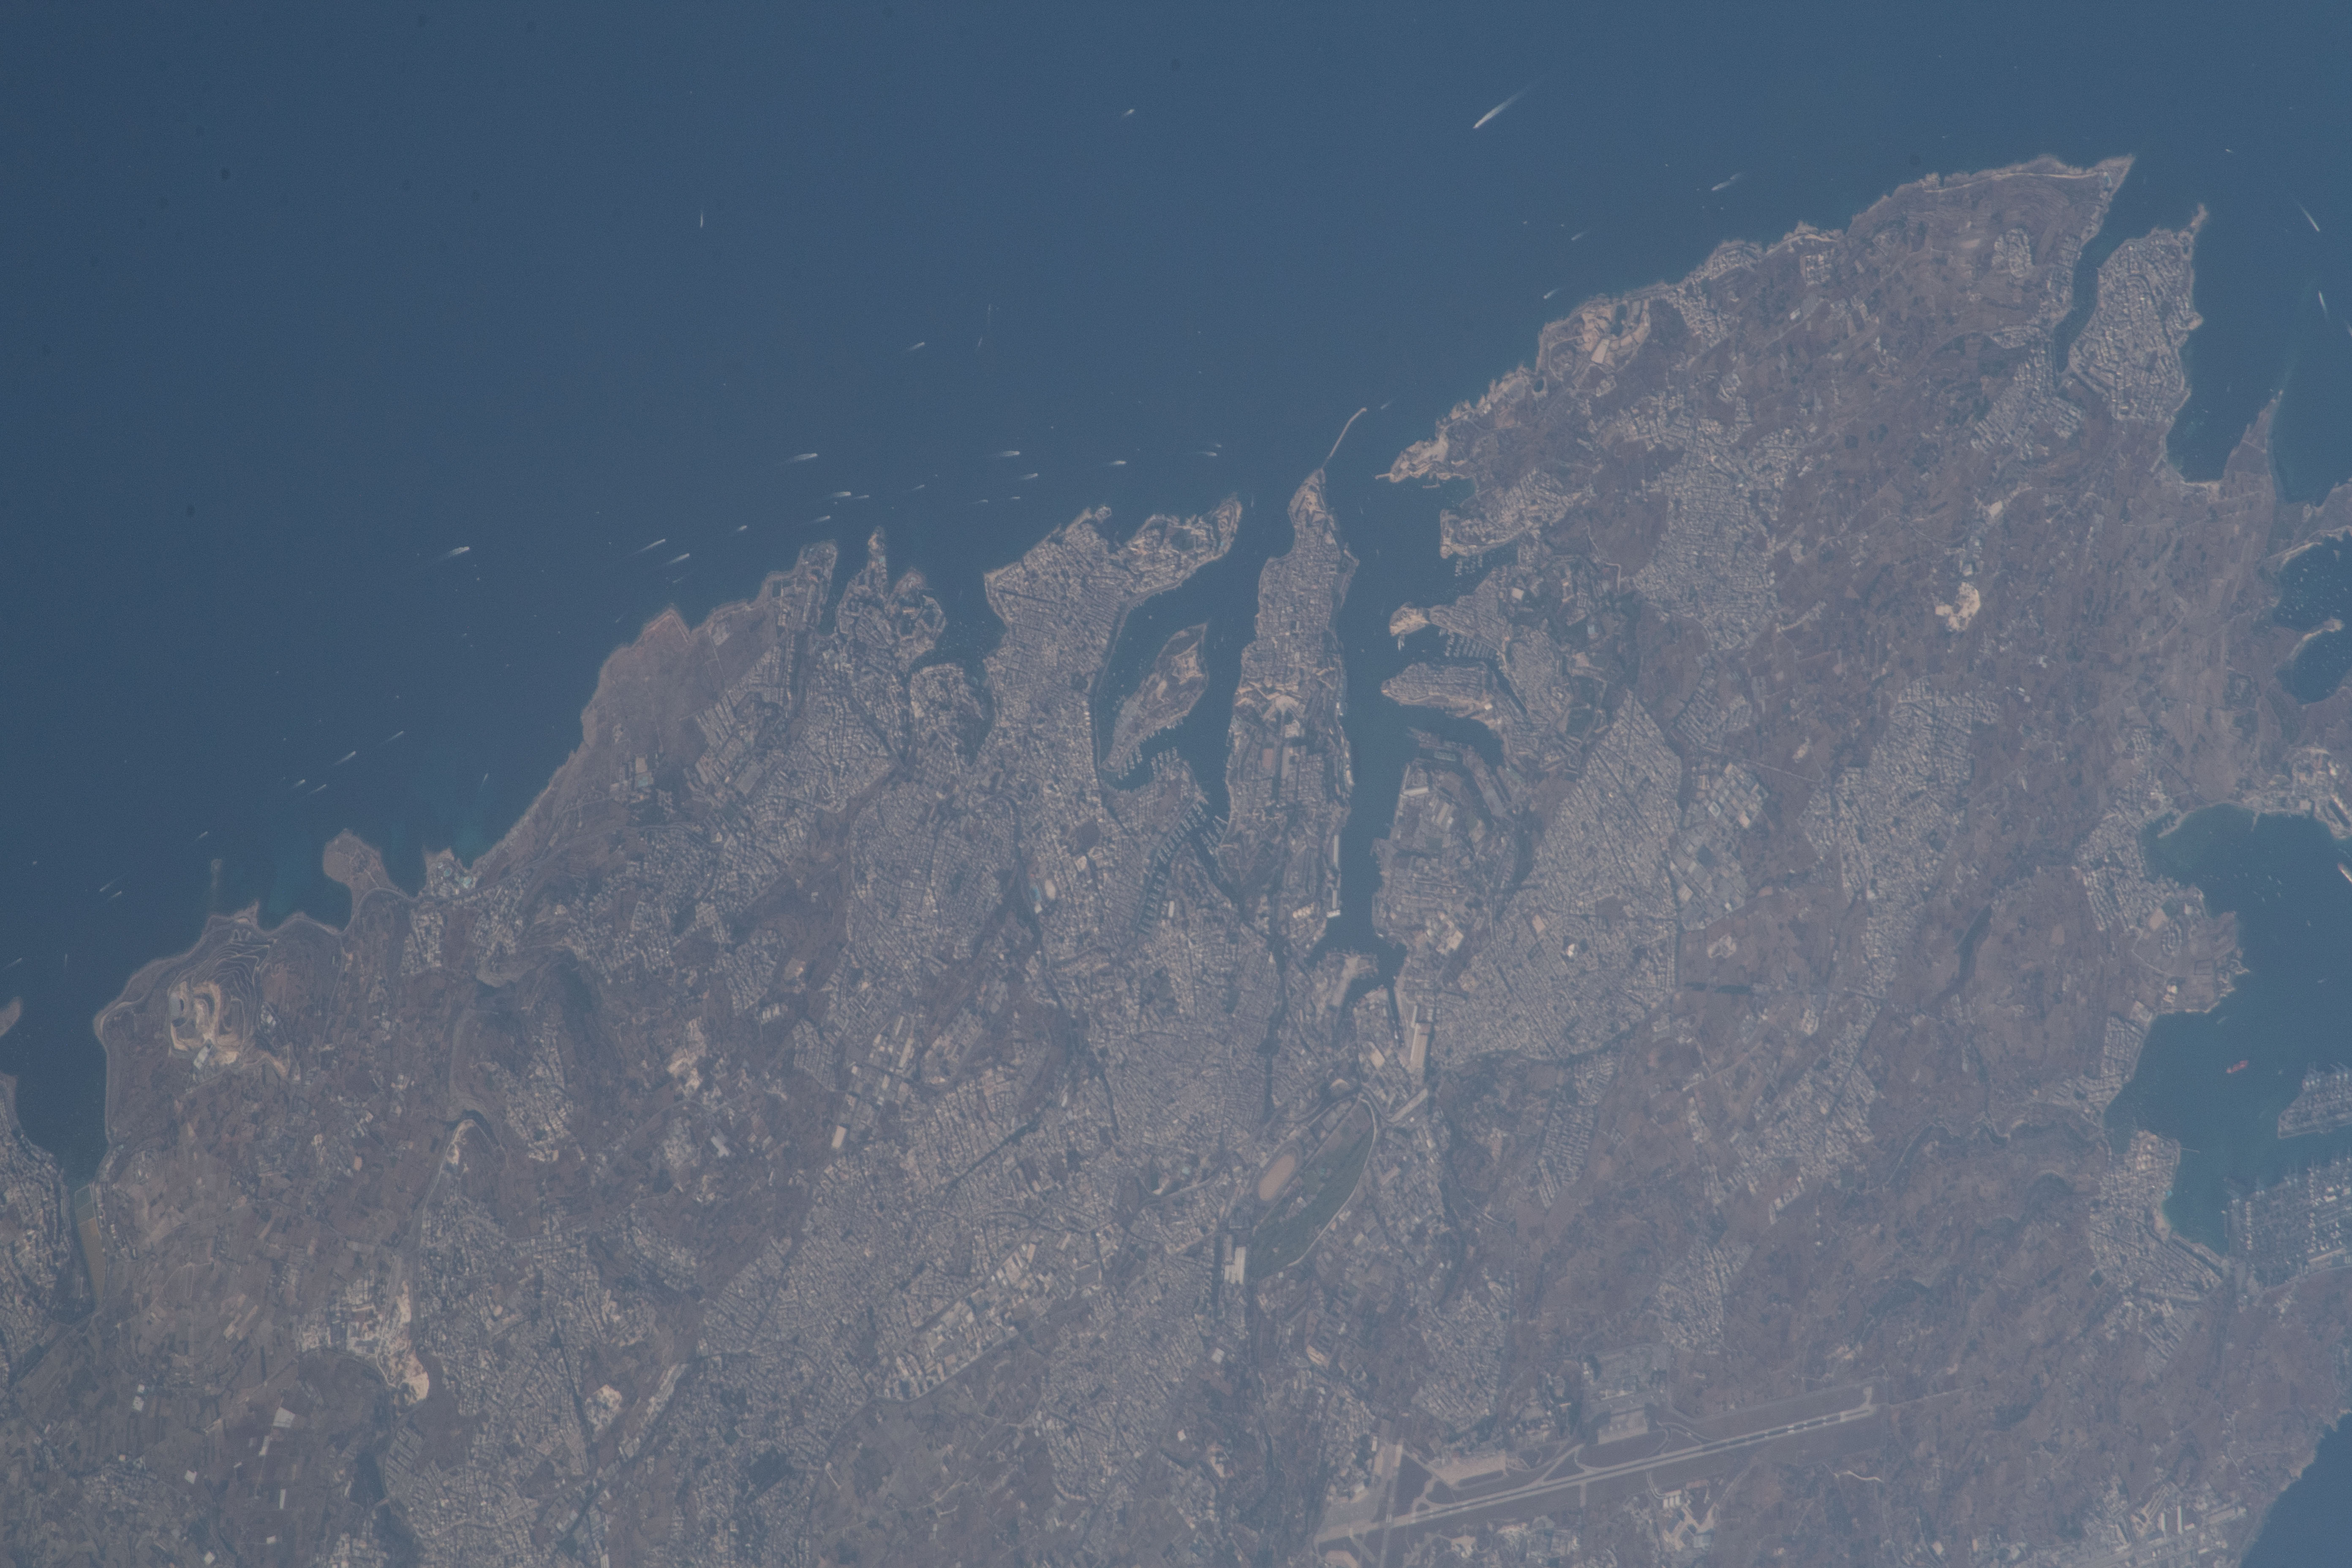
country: MALTA
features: MALTA PLATEAU, MALTA INTERNATIONAL AIRPORT, MEDITERRANEAN SEA
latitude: 35.9
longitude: 14.5
